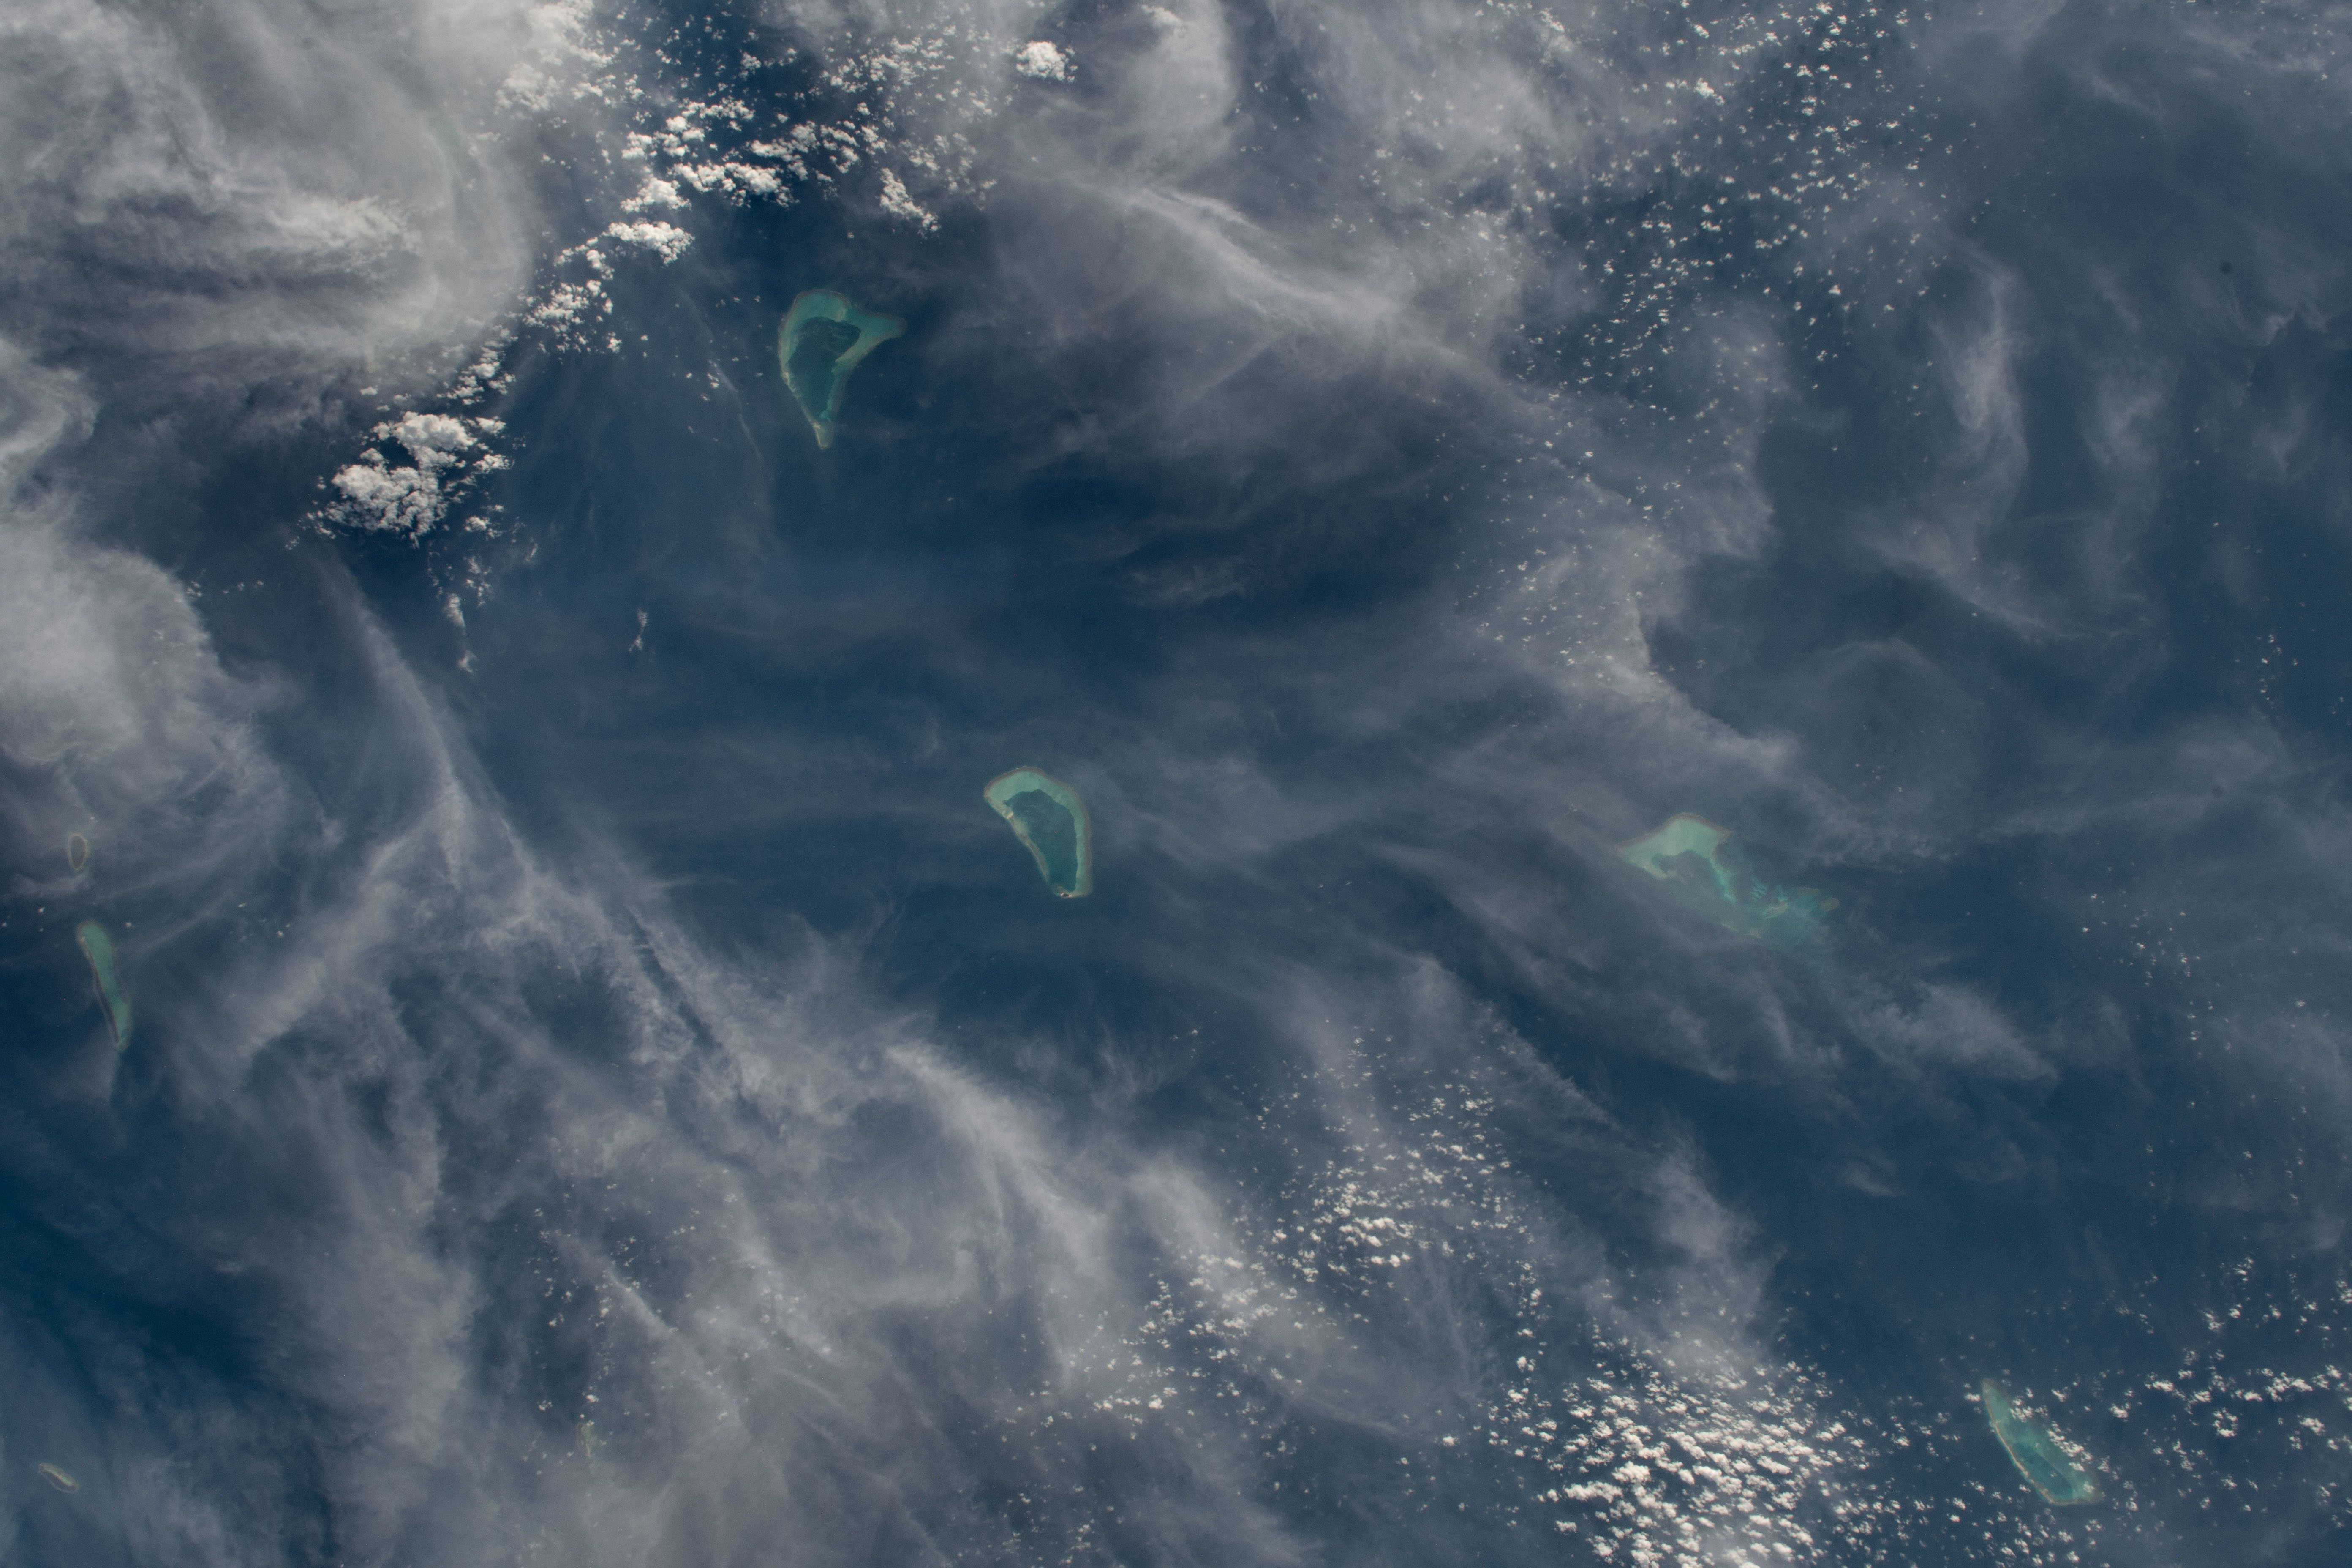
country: LAKSHADWEEP ISLANDS
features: ARABIAN SEA, PEREMUL PAR, BITRA
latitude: 11.5
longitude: 72.0
